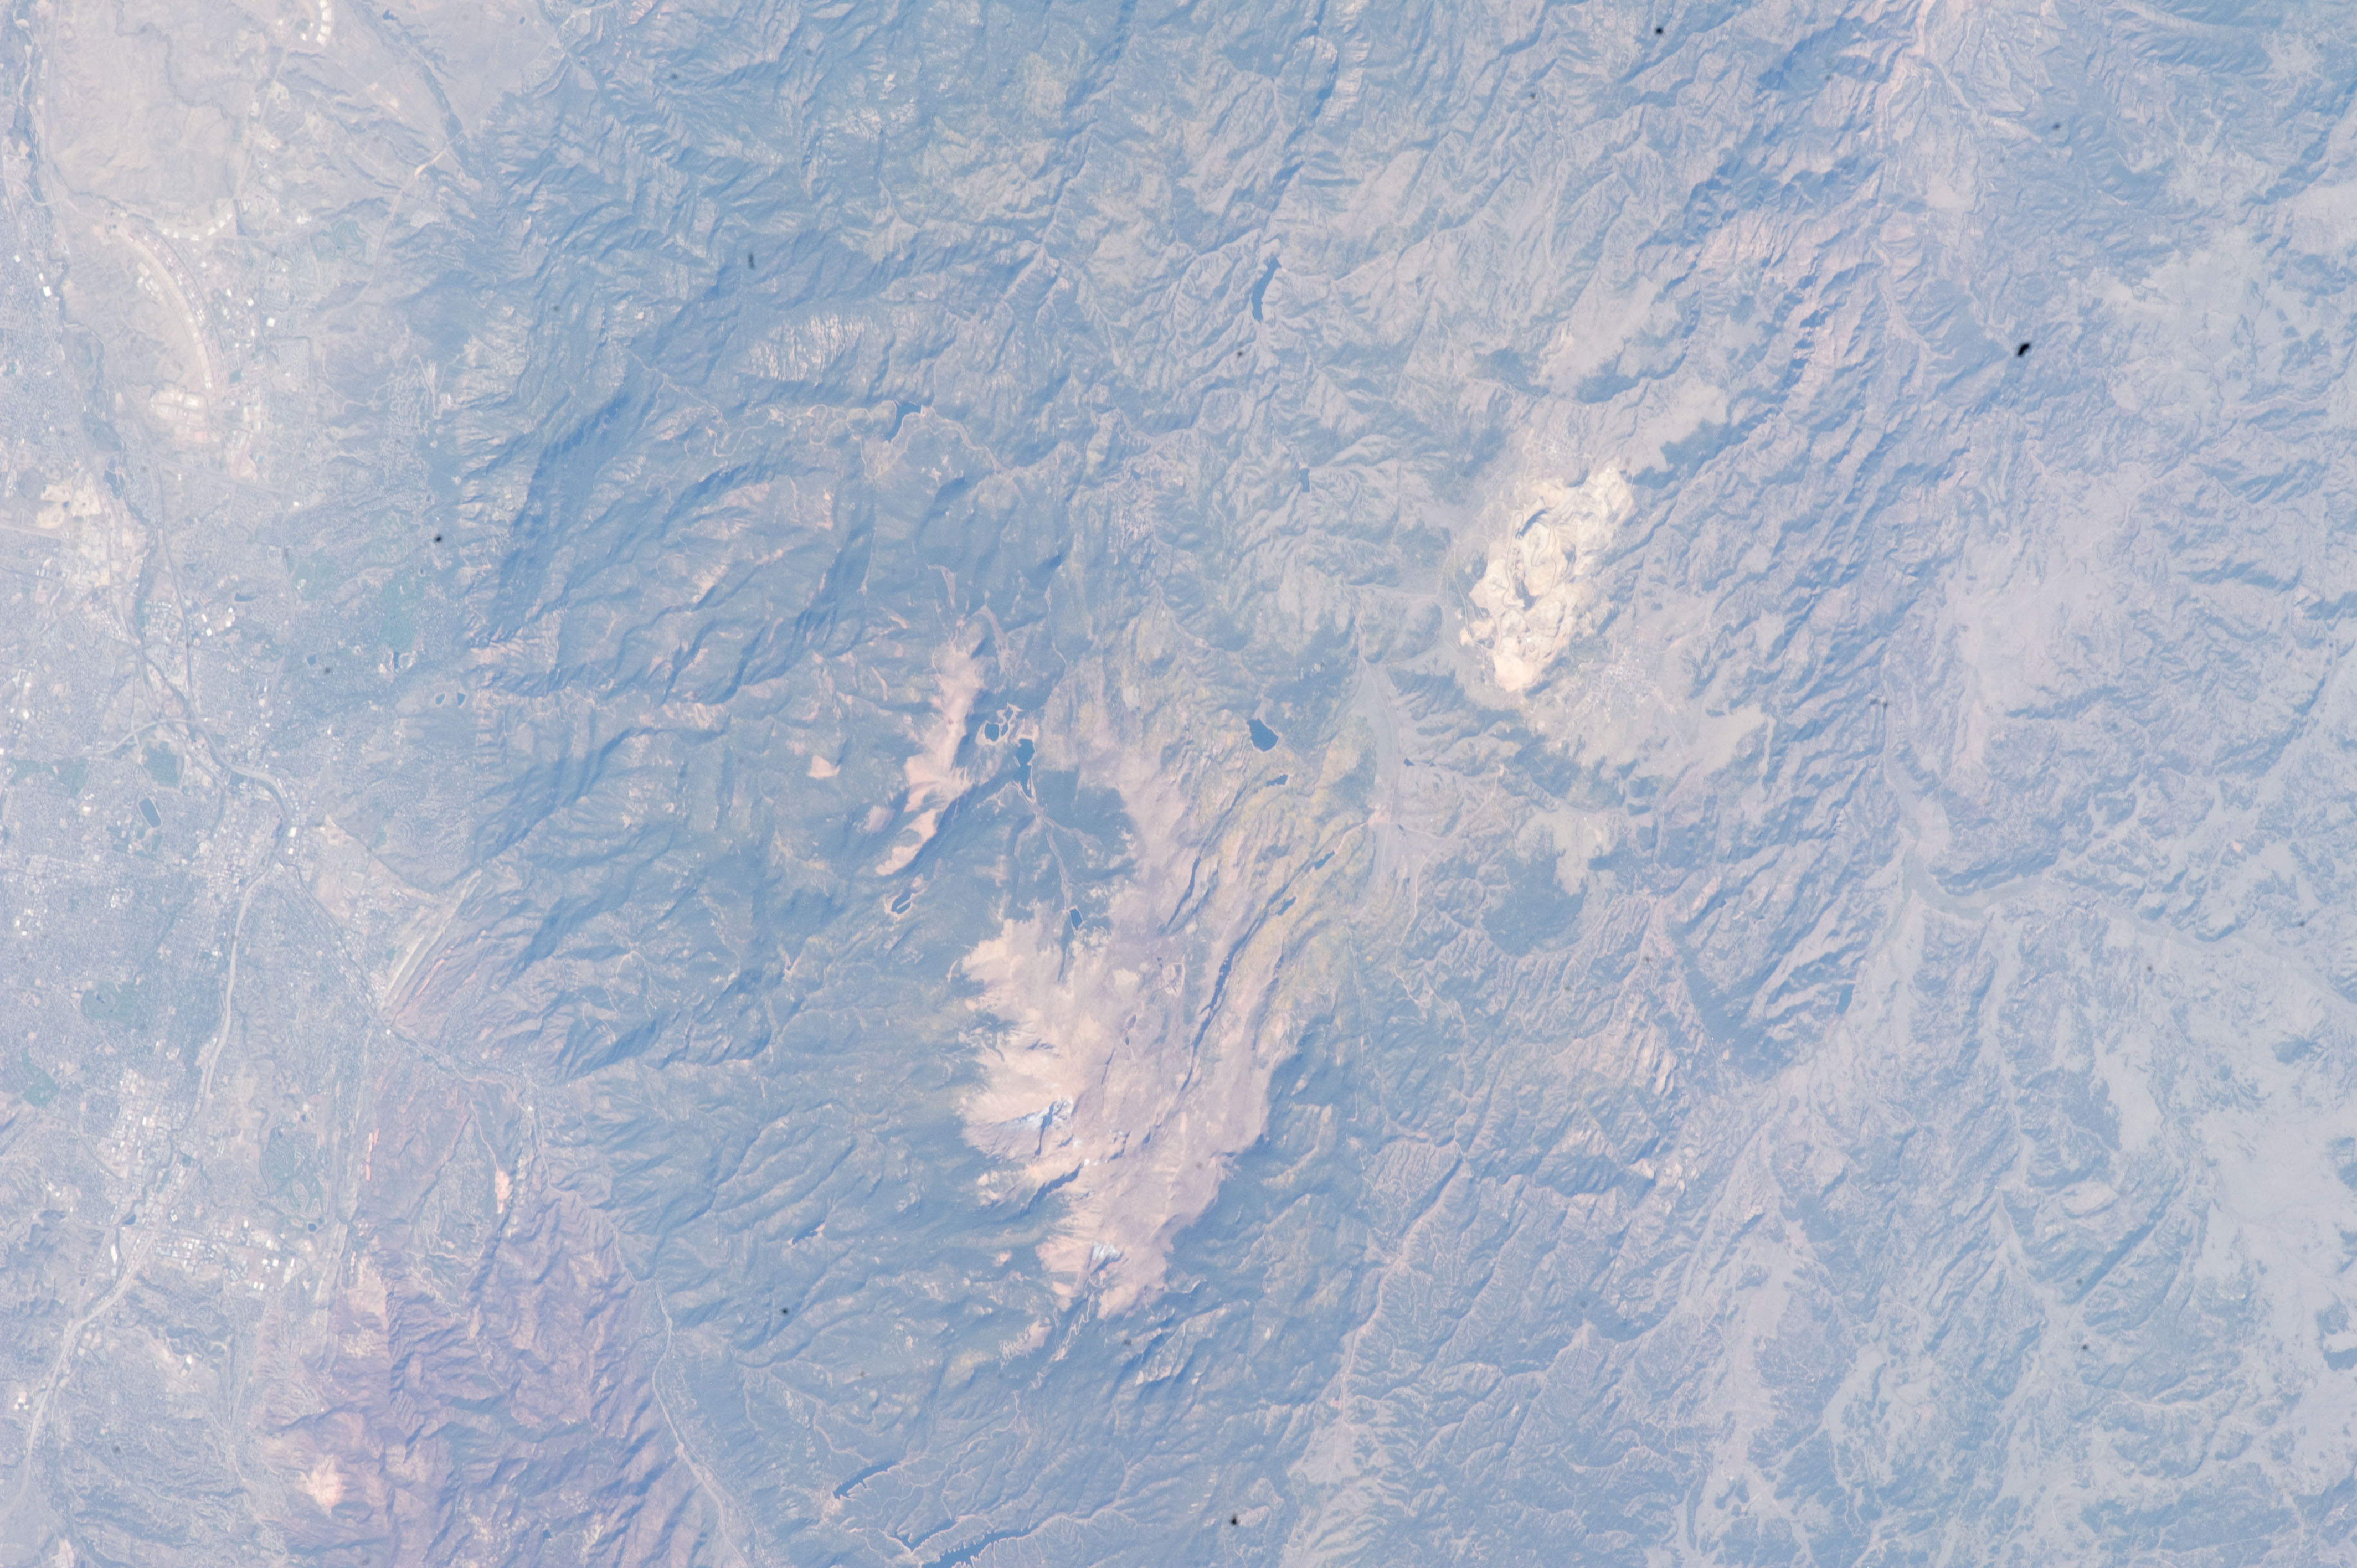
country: USA-COLORADO
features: ROCKY MTS., FOR., RAVINES, PIKES PK., CRIPPLE CREEK, W. COLORADO SPRINGS
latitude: 38.8
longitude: -105.1
